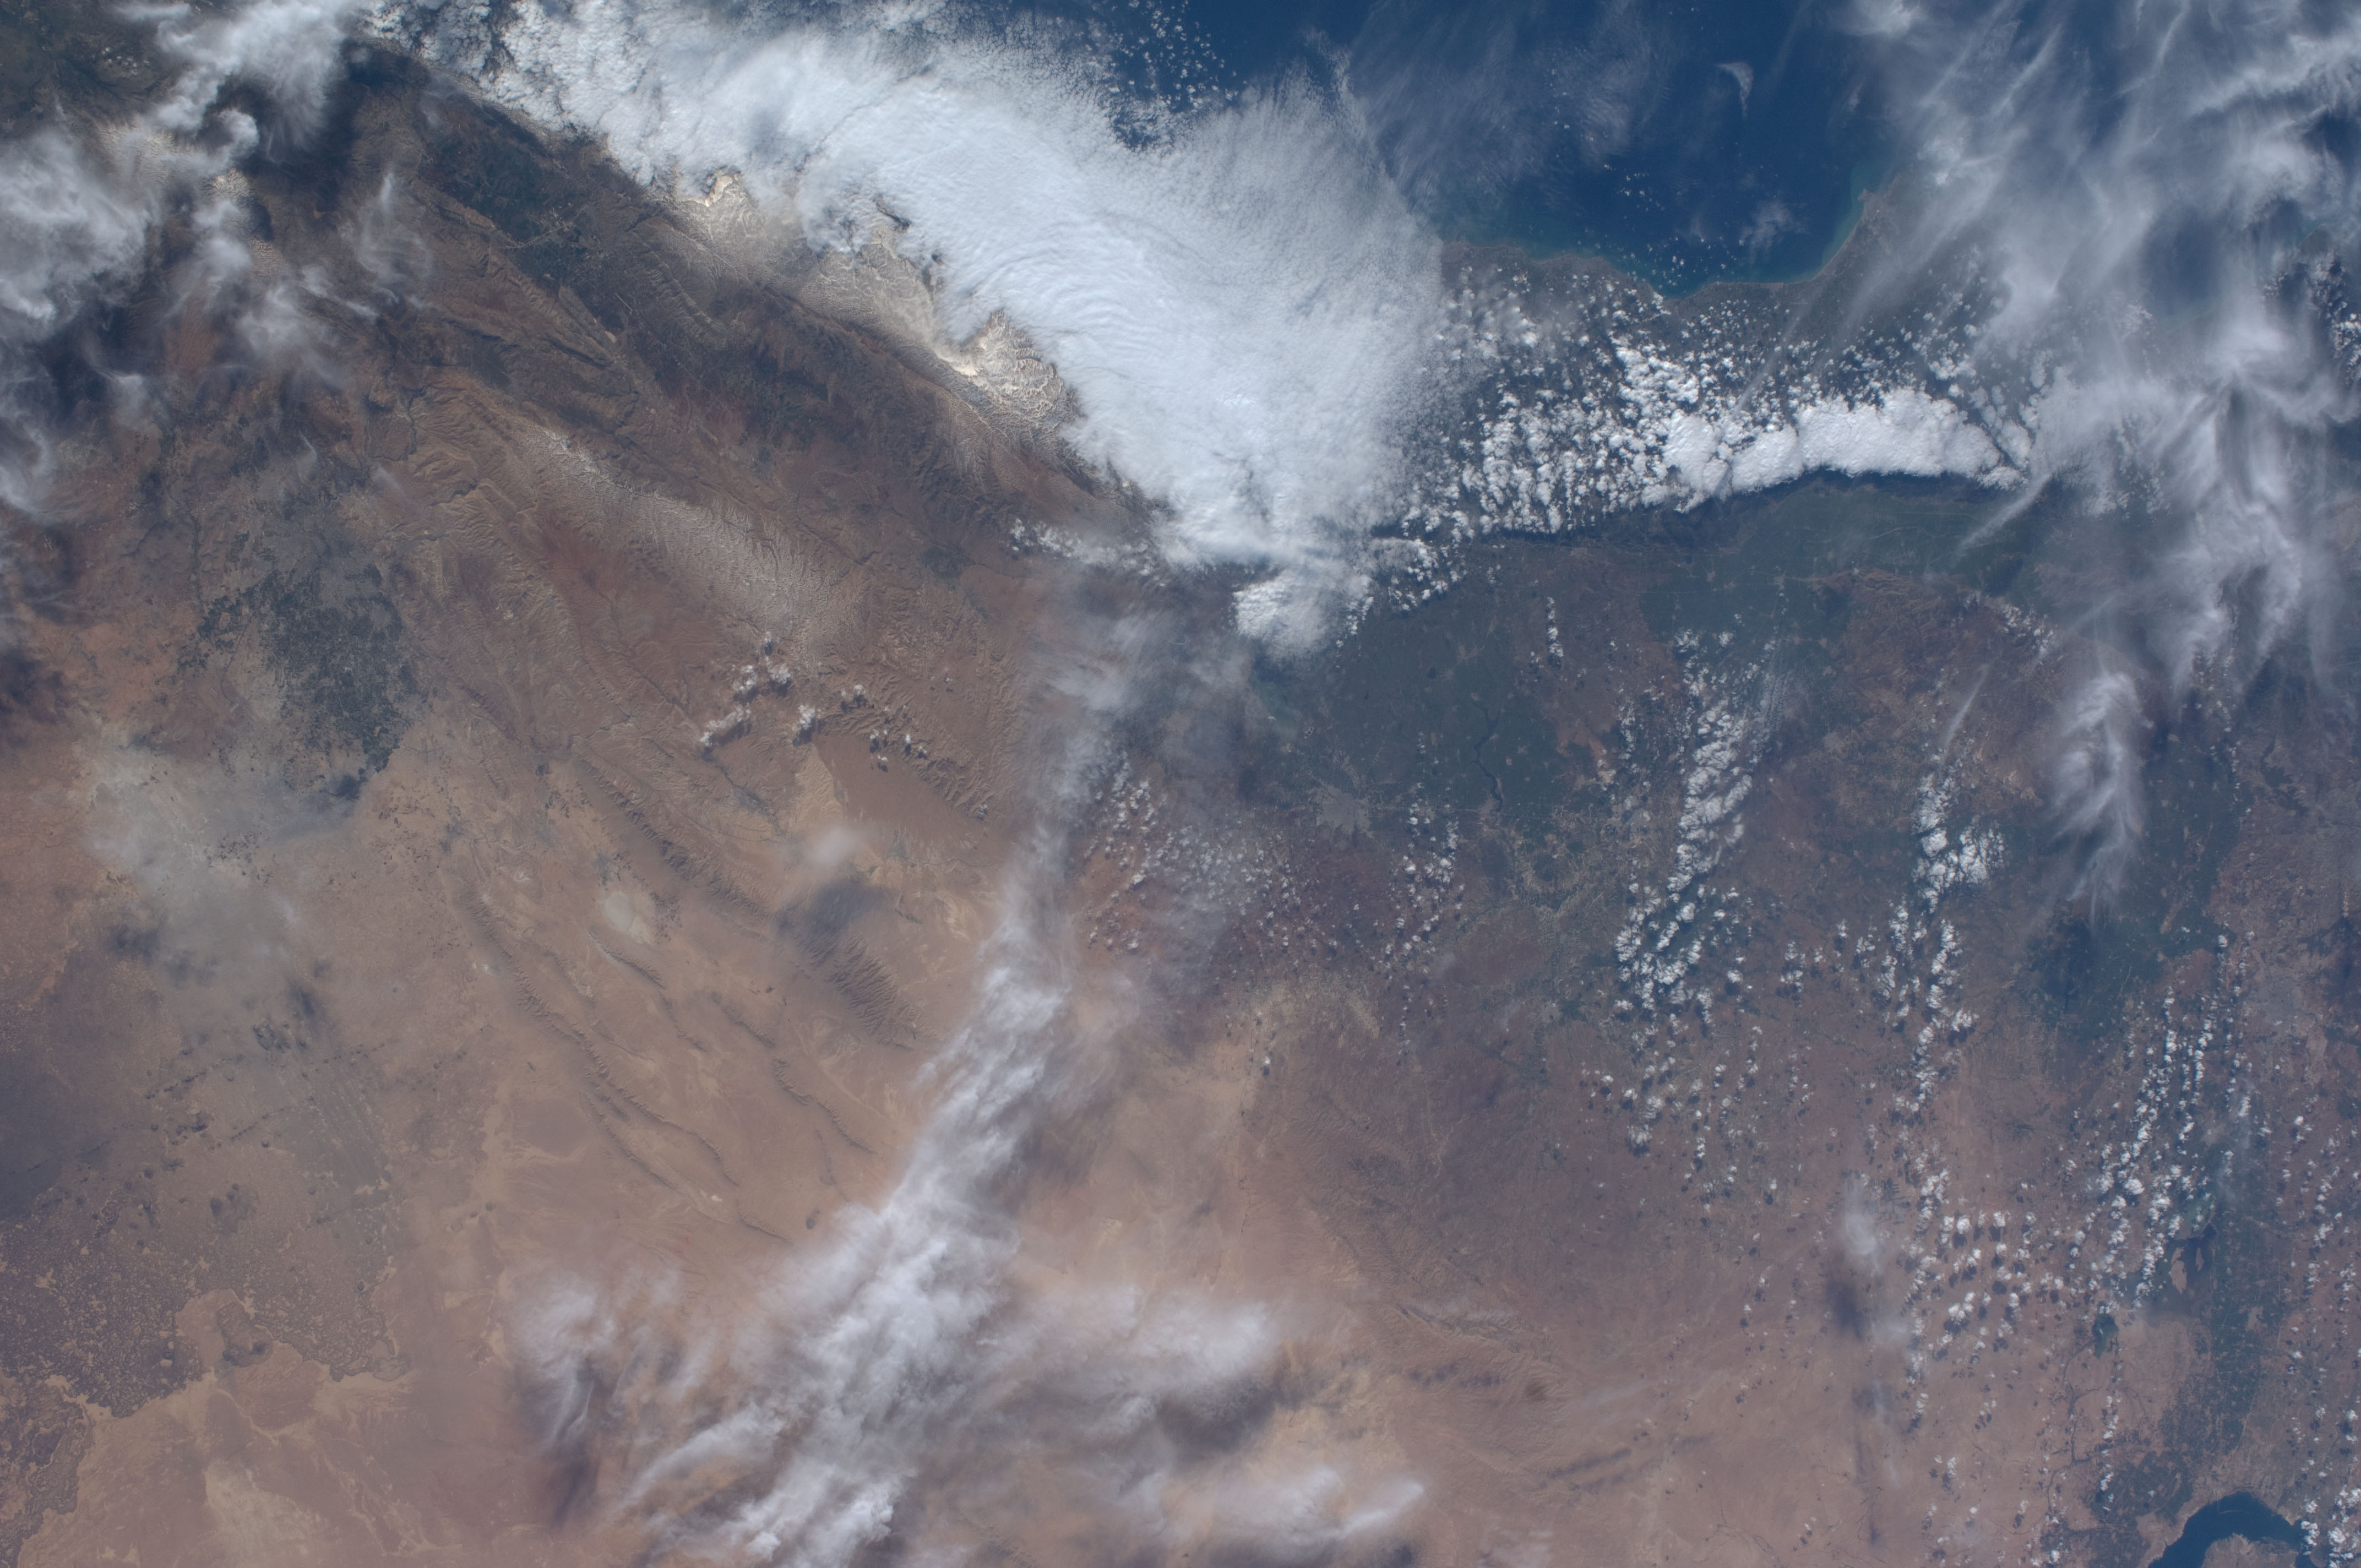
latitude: 34.5
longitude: 36.5
